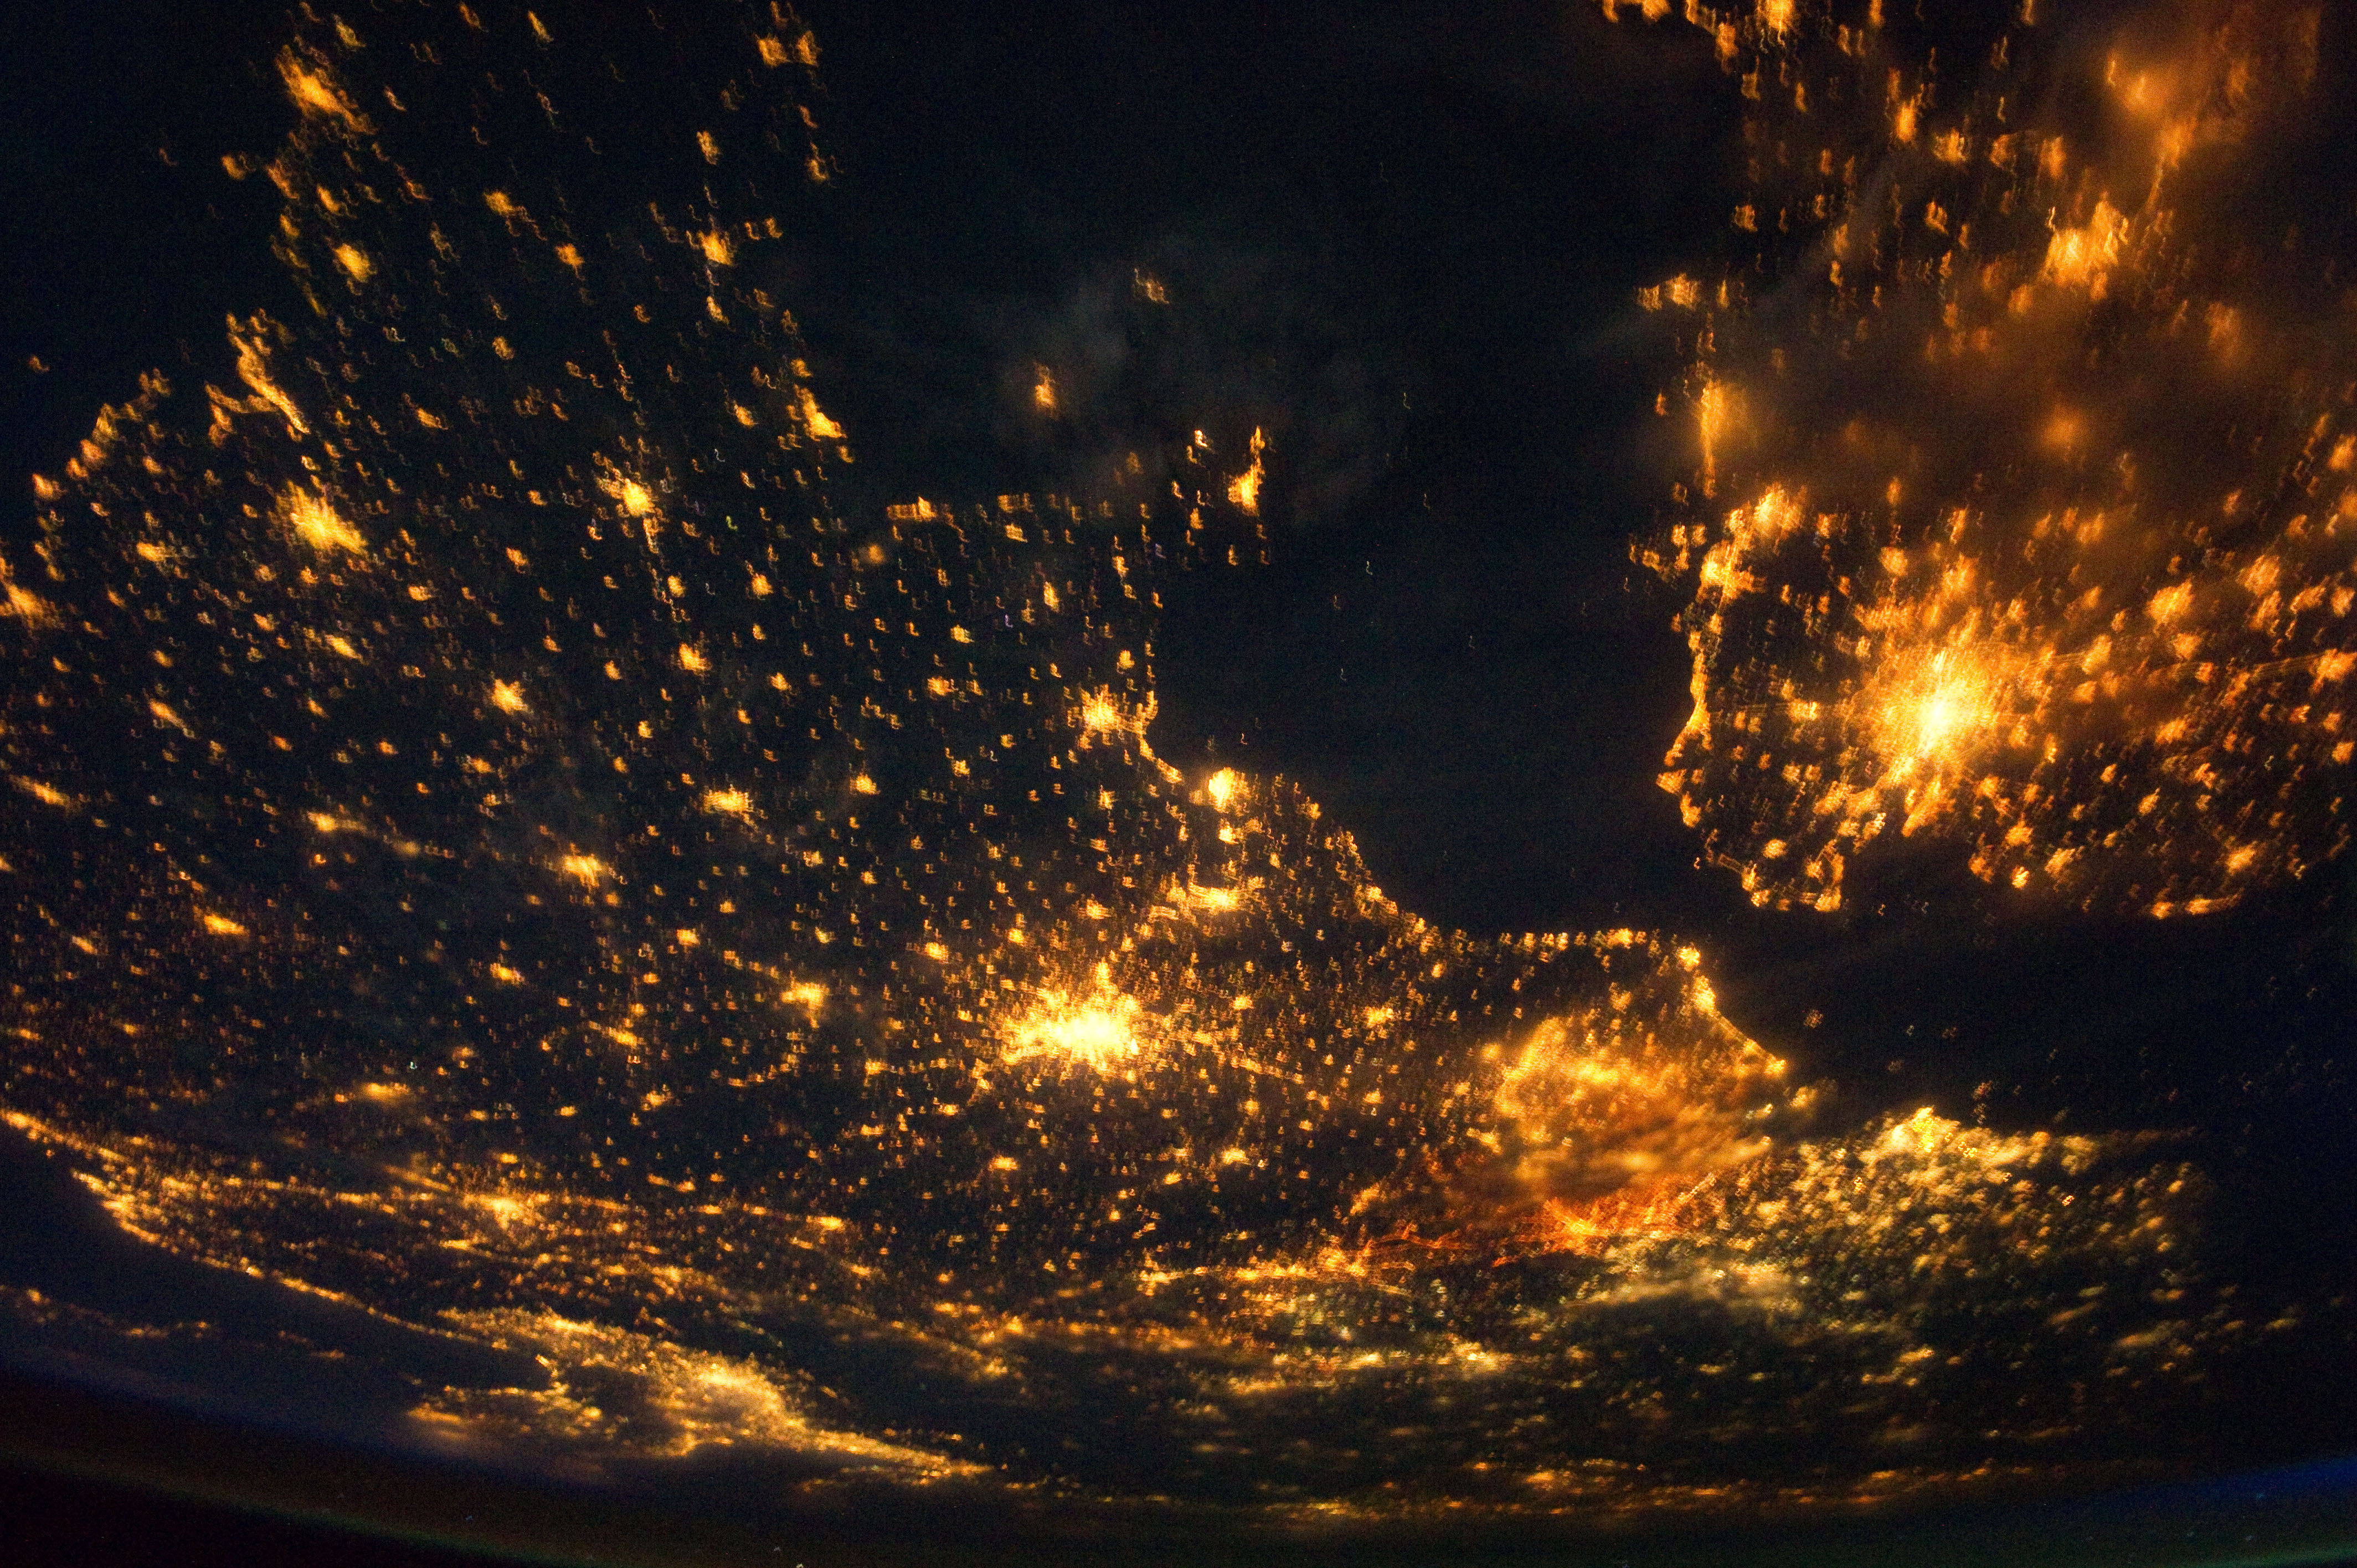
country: FRANCE
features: PAN- NW. EUROPE AT NIGHT, LONDON, AIRGLOW, PARIS, AMSTERDAM
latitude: 49.5
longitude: 0.0
